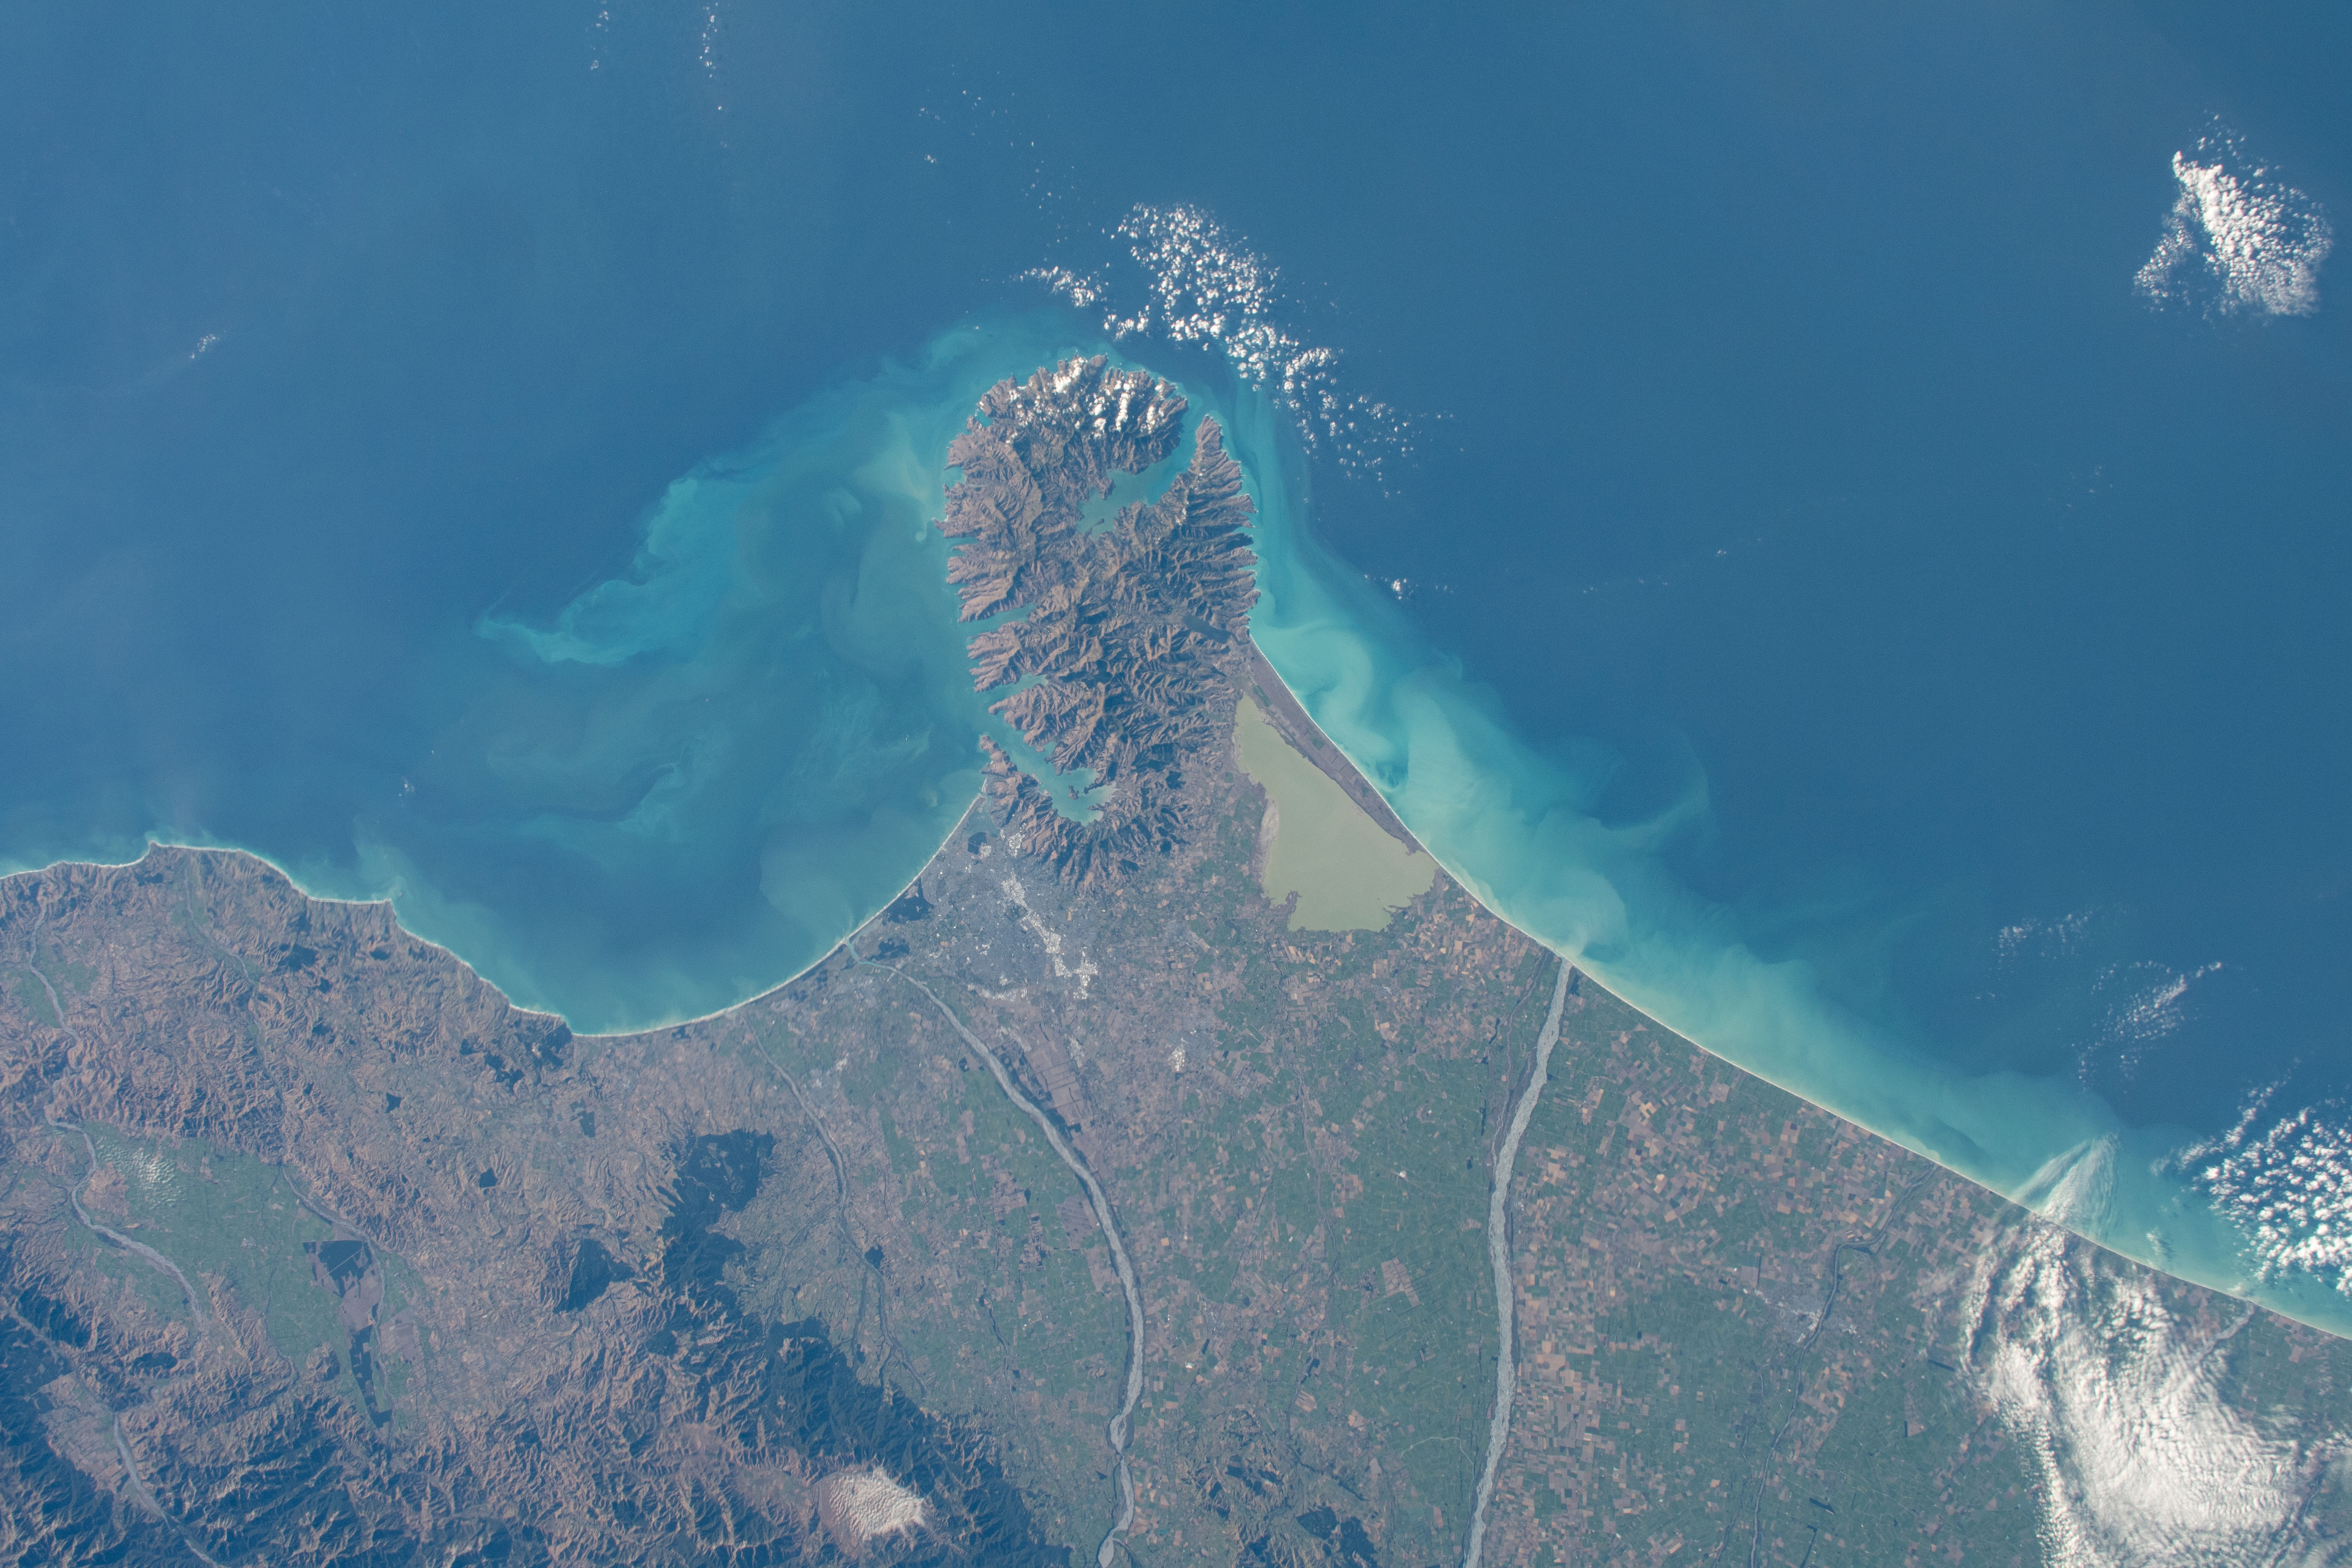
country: NEW ZEALAND-SI
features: CANTERBURY REGION, LAKE ELLESMERE, BANKS PENINSULA
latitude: -43.5
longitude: 172.5
